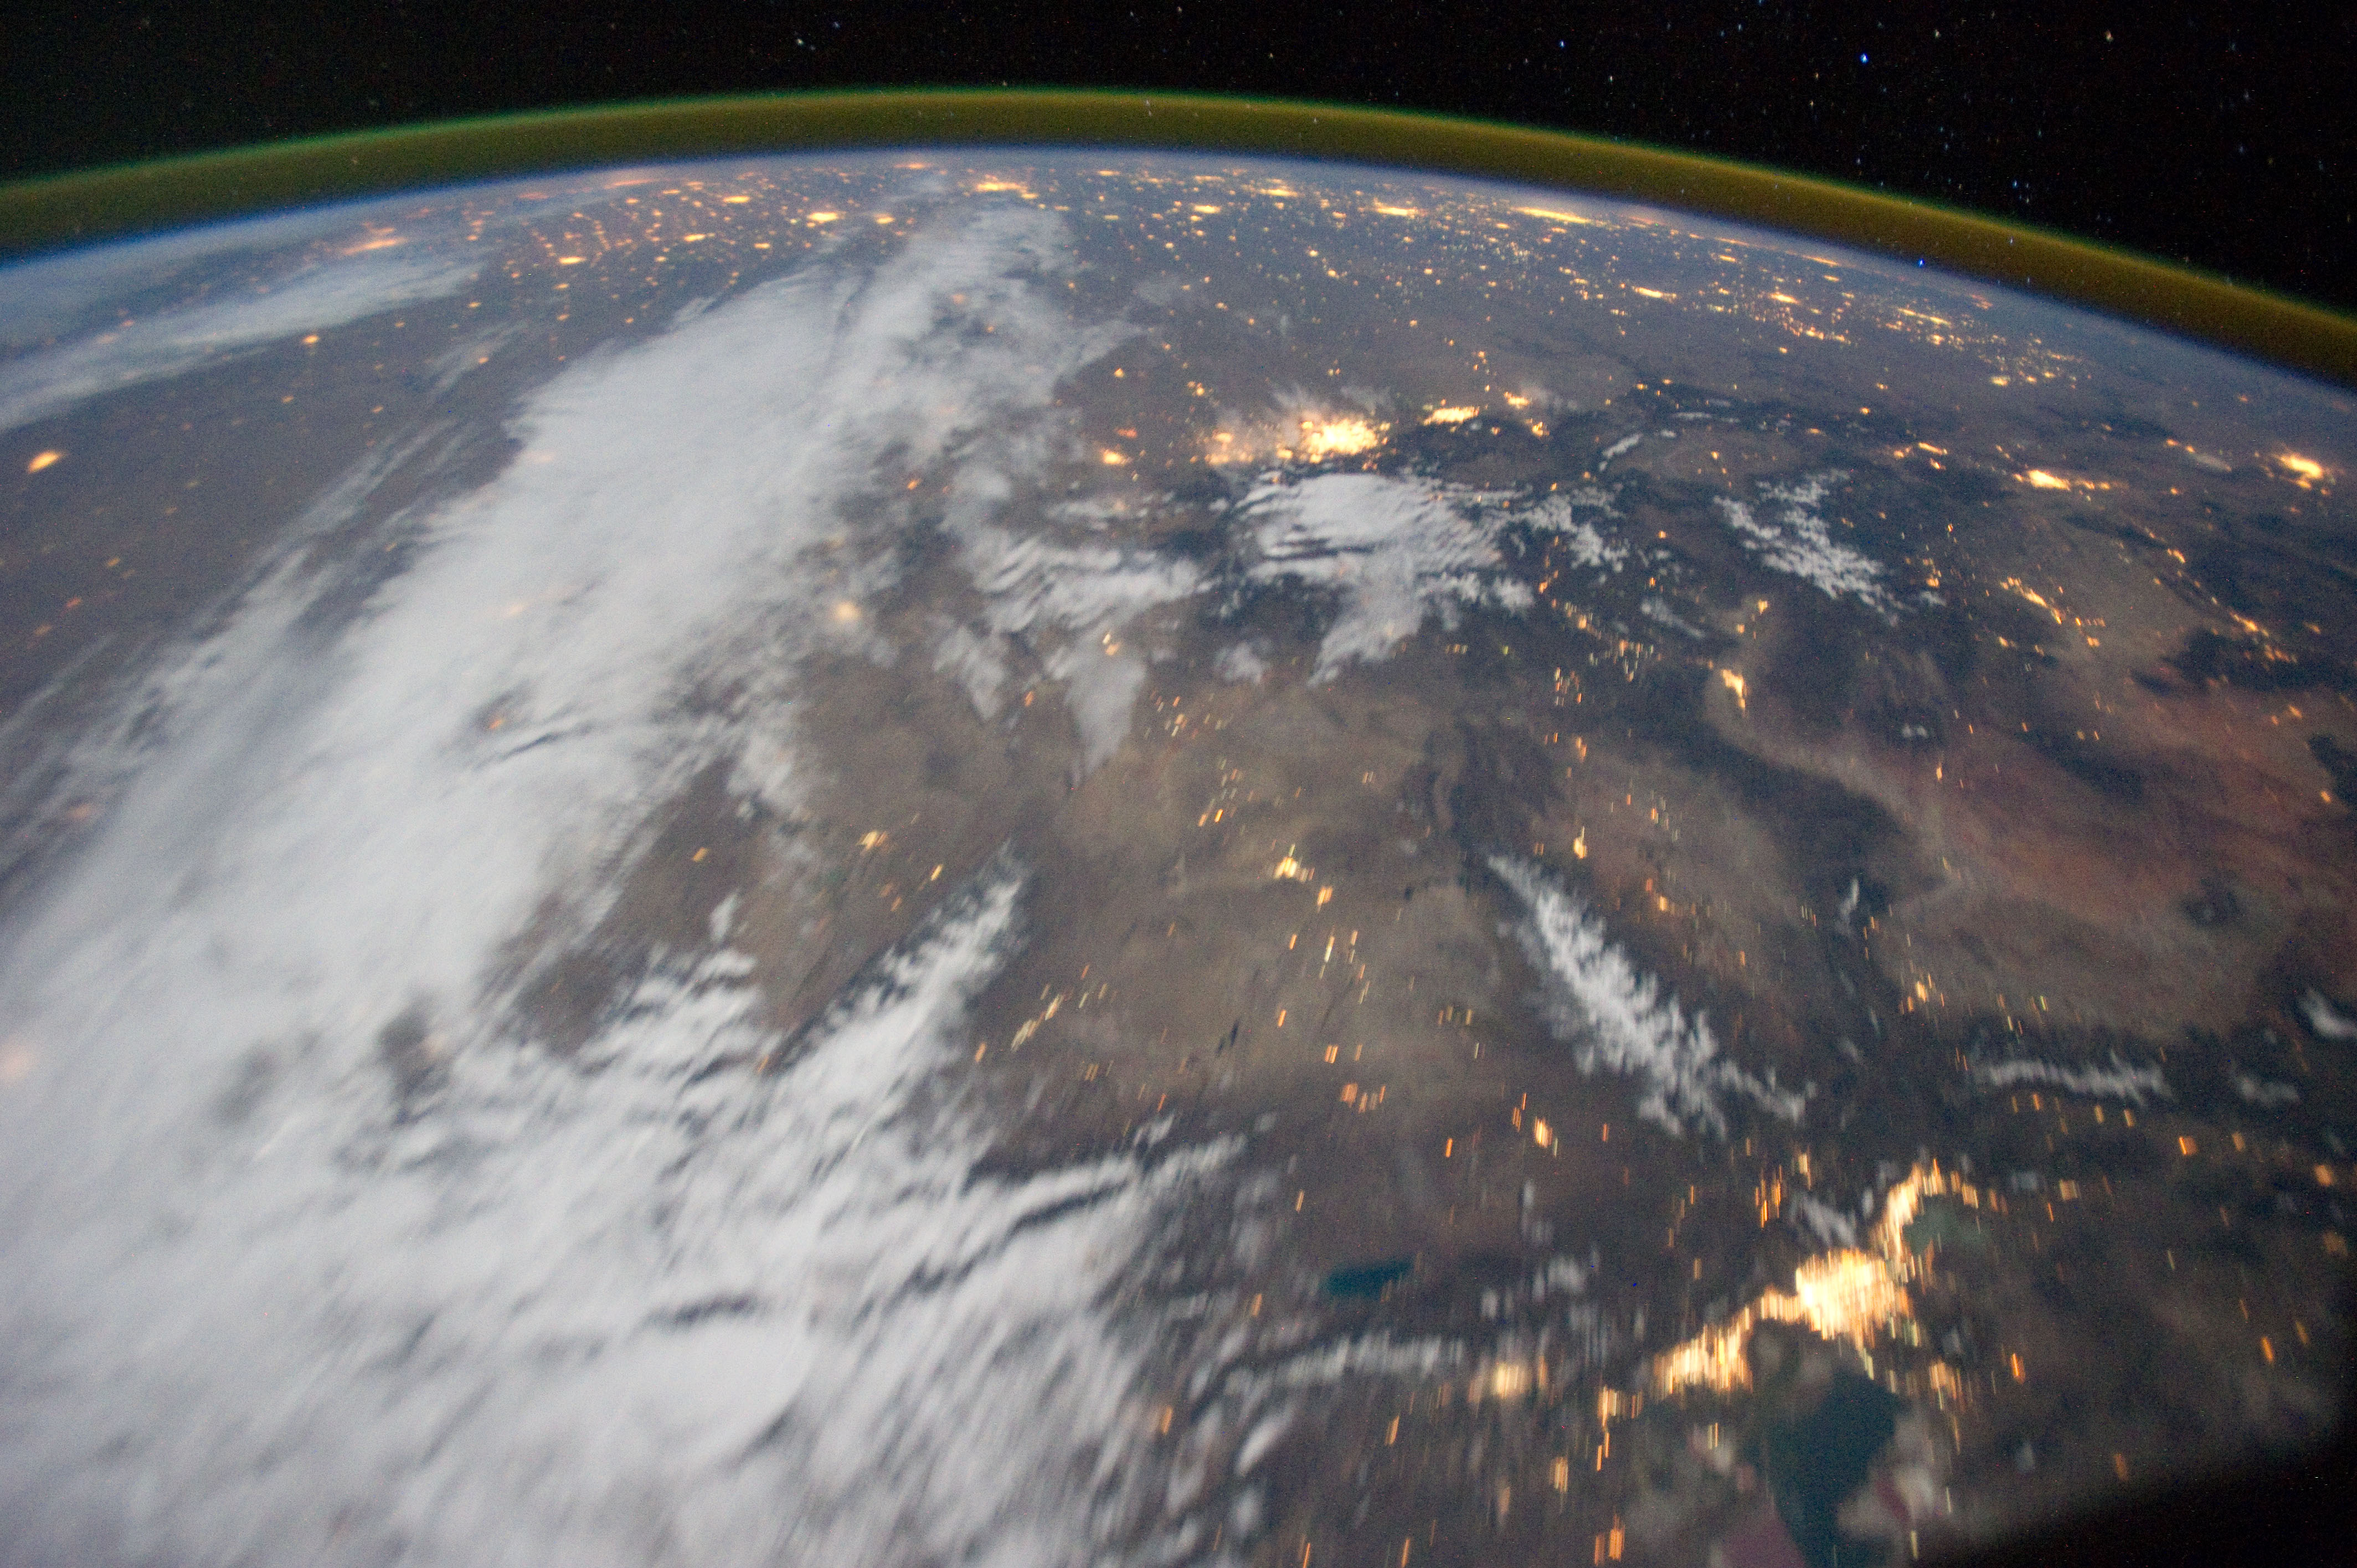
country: USA-WYOMING
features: PAN- SALT LAKE CITY AT NIGHT, GREAT SALT LAKE, DENVER, ROCKY MTS., AIRGLOW
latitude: 42.0
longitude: -109.0
